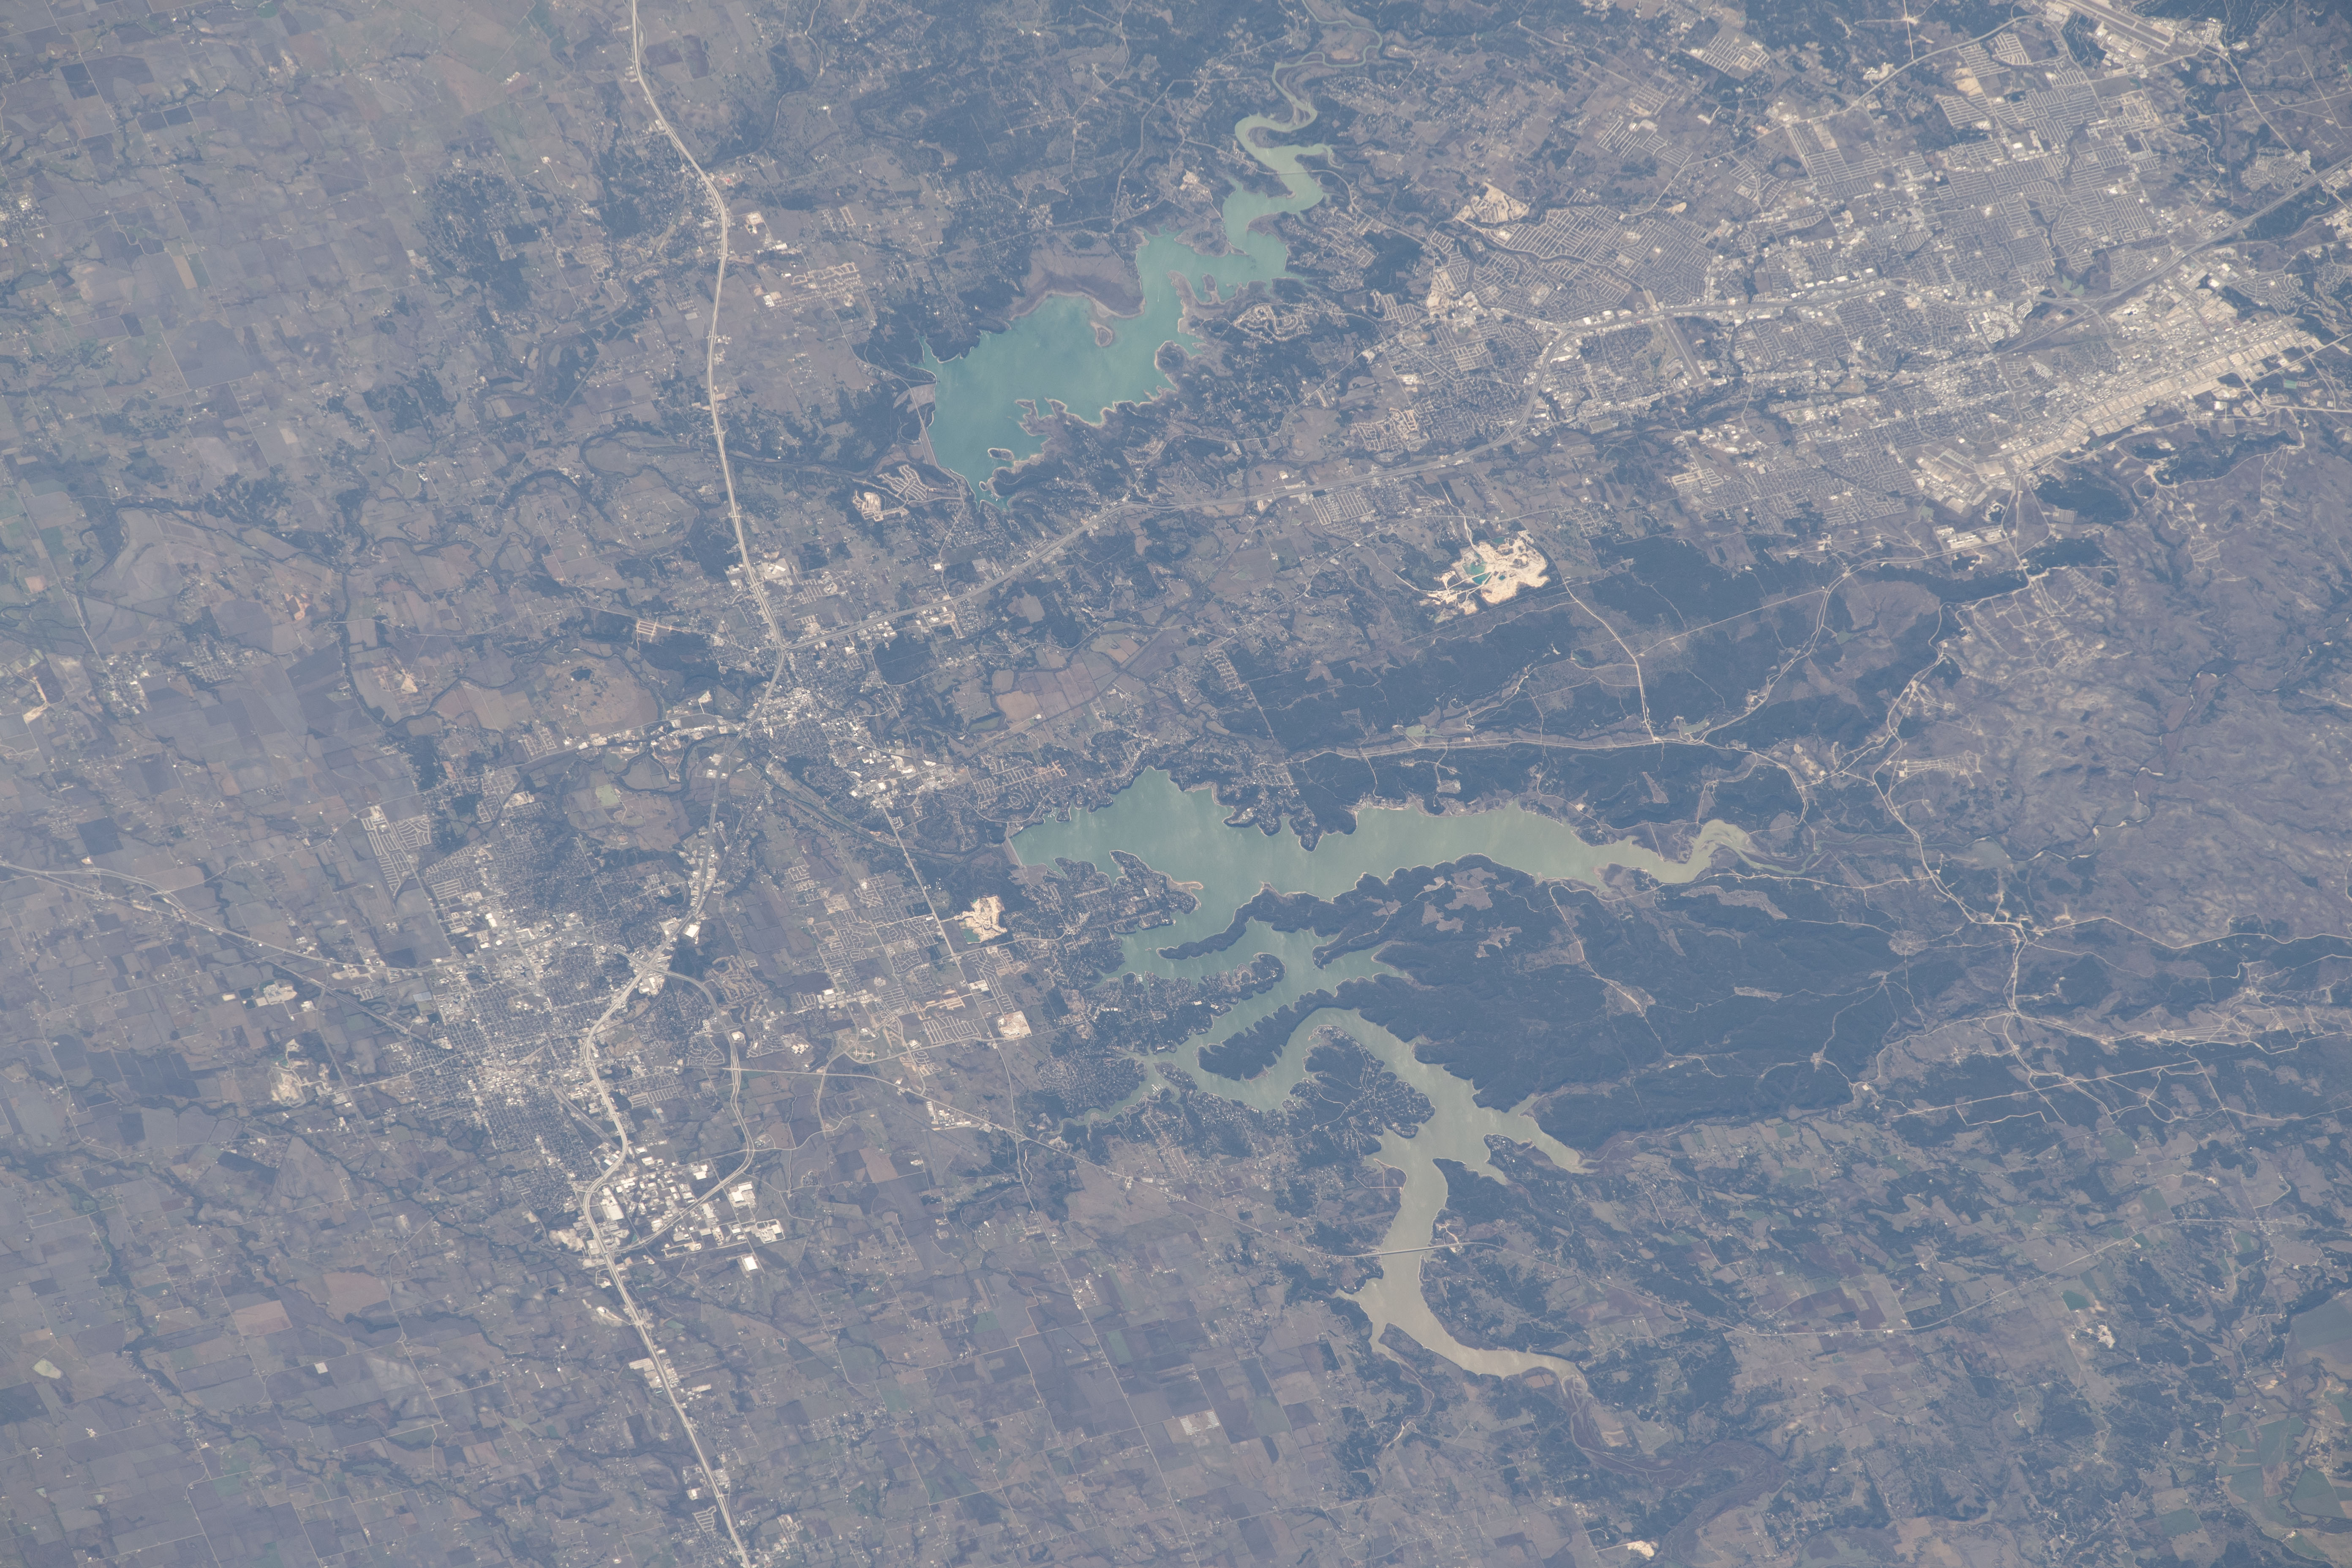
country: USA-TEXAS
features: TEMPLE, BELTON LAKE, STILLHOUSE HOLLOW LAKE
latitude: 31.1
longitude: -97.5
